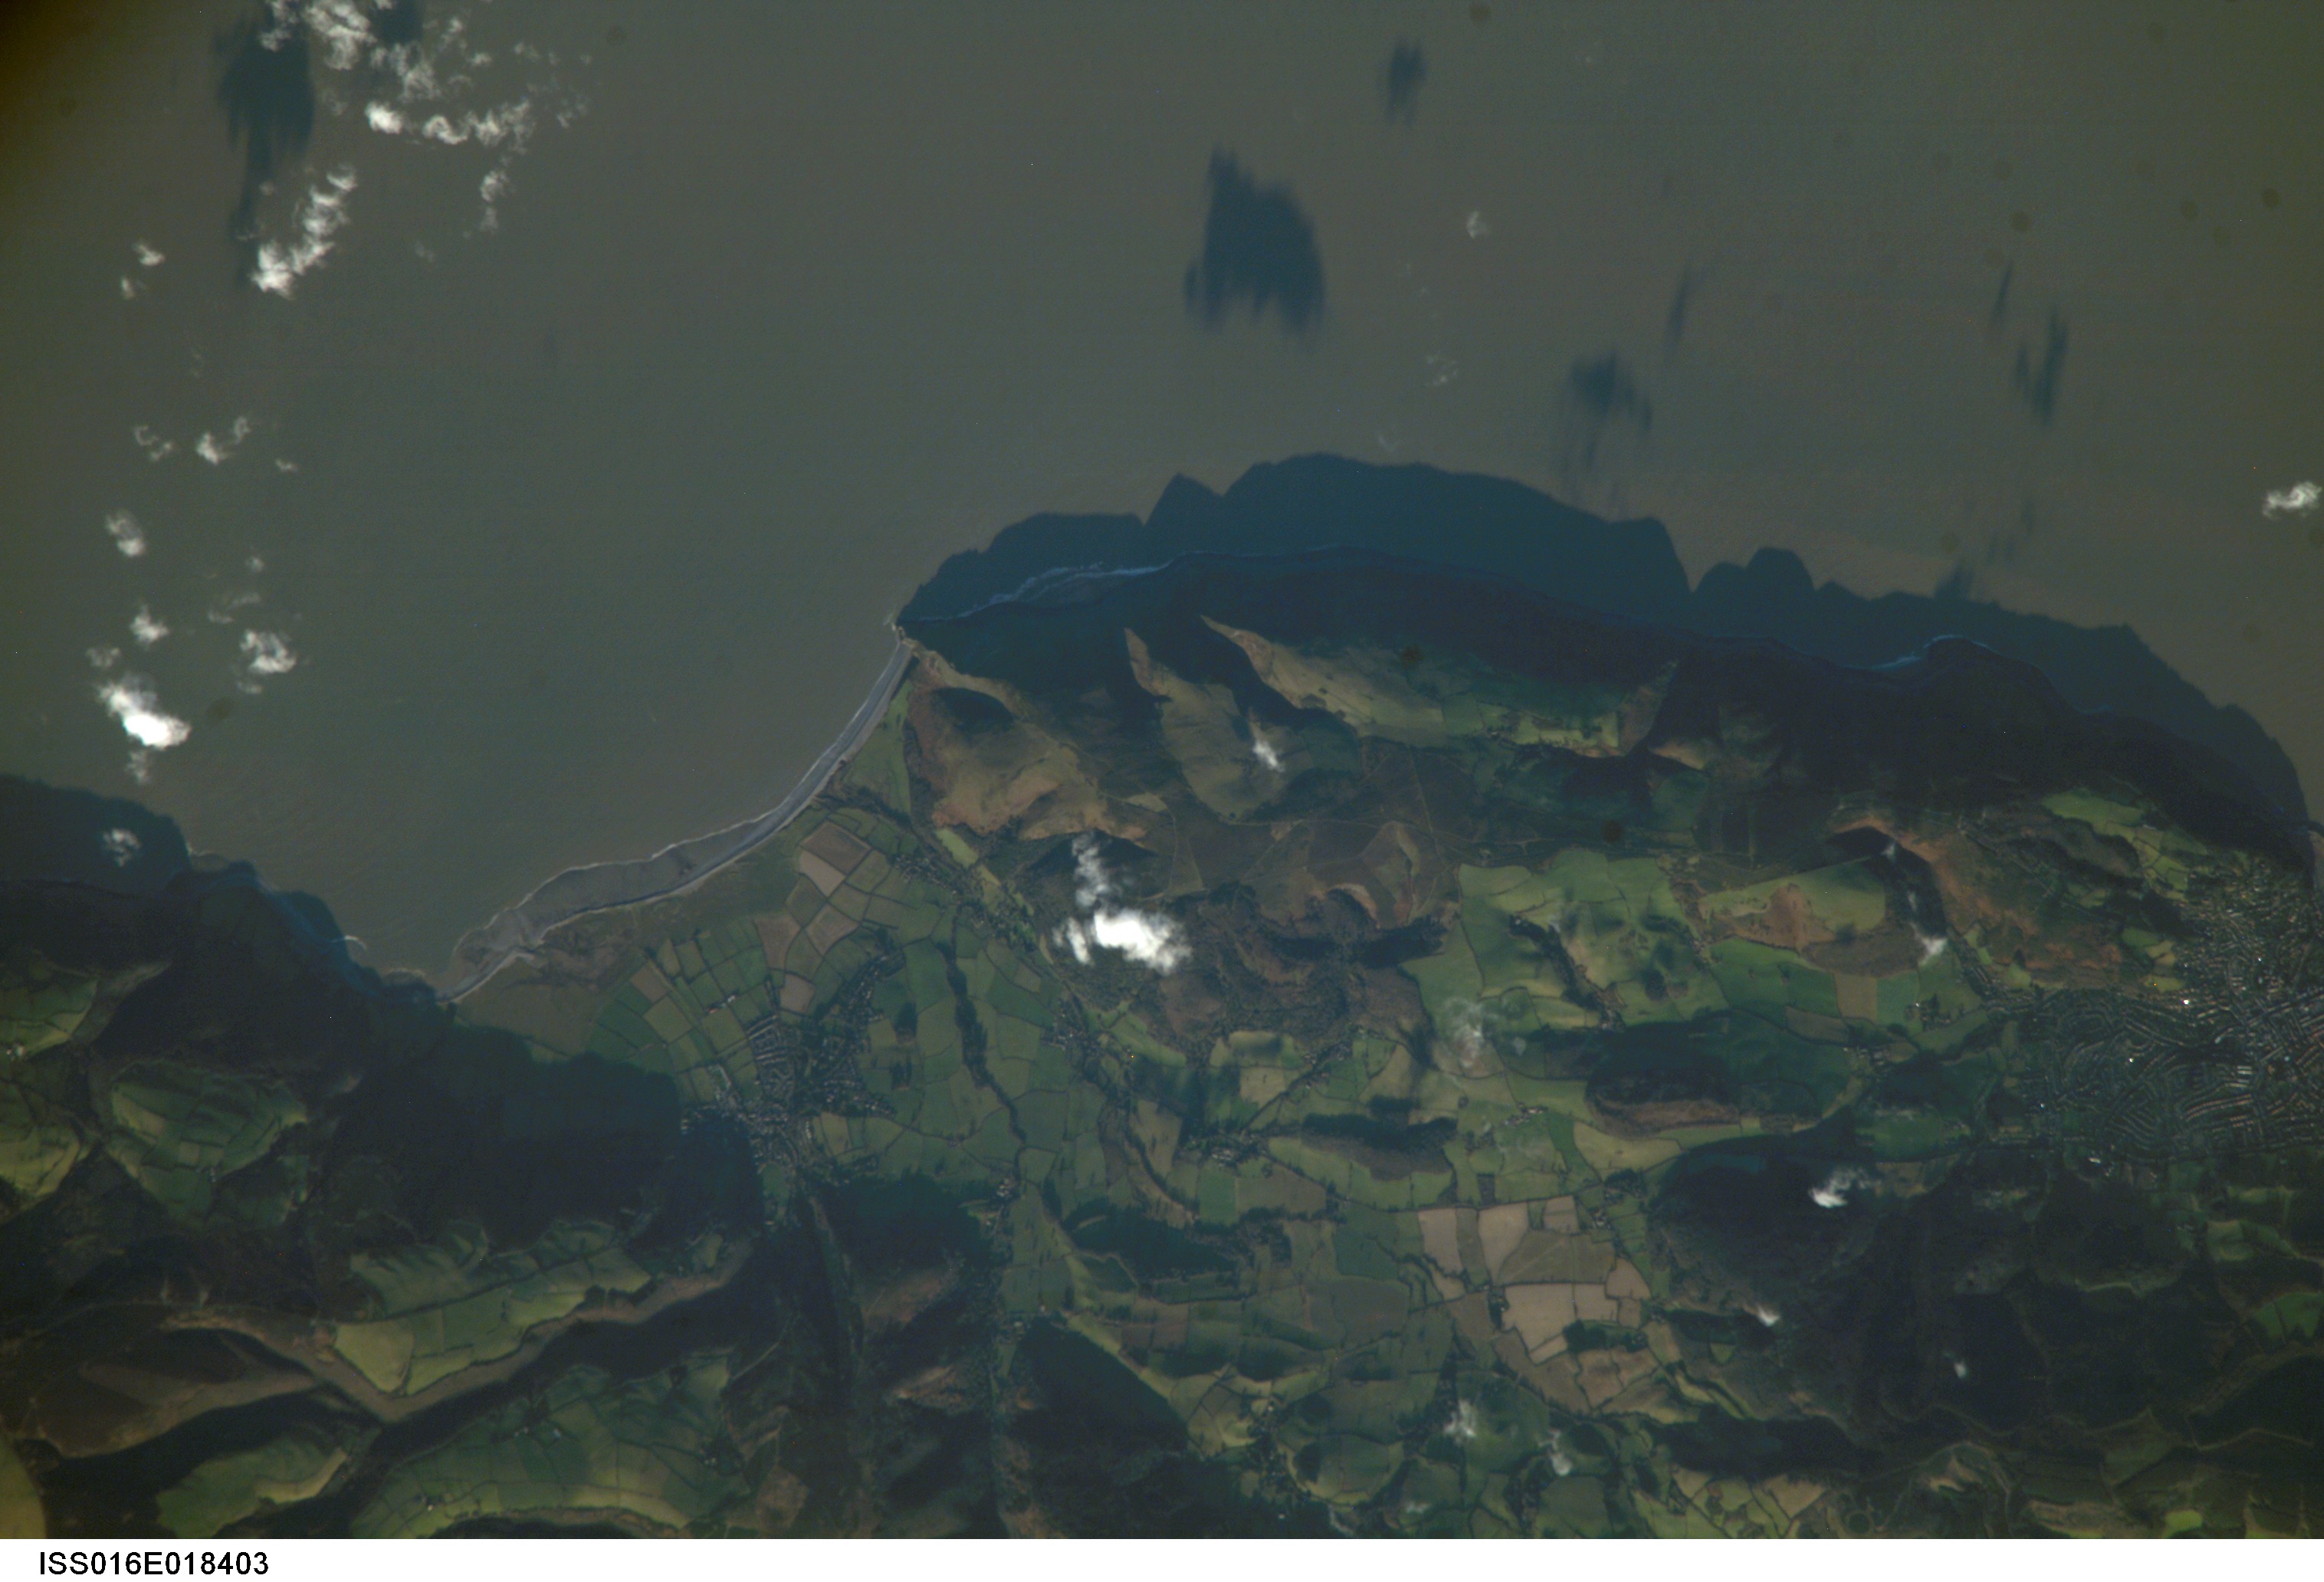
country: UK-ENGLAND
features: BRISTOL CHAN., MINEHEAD, AGR.
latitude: 51.2
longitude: -3.5
